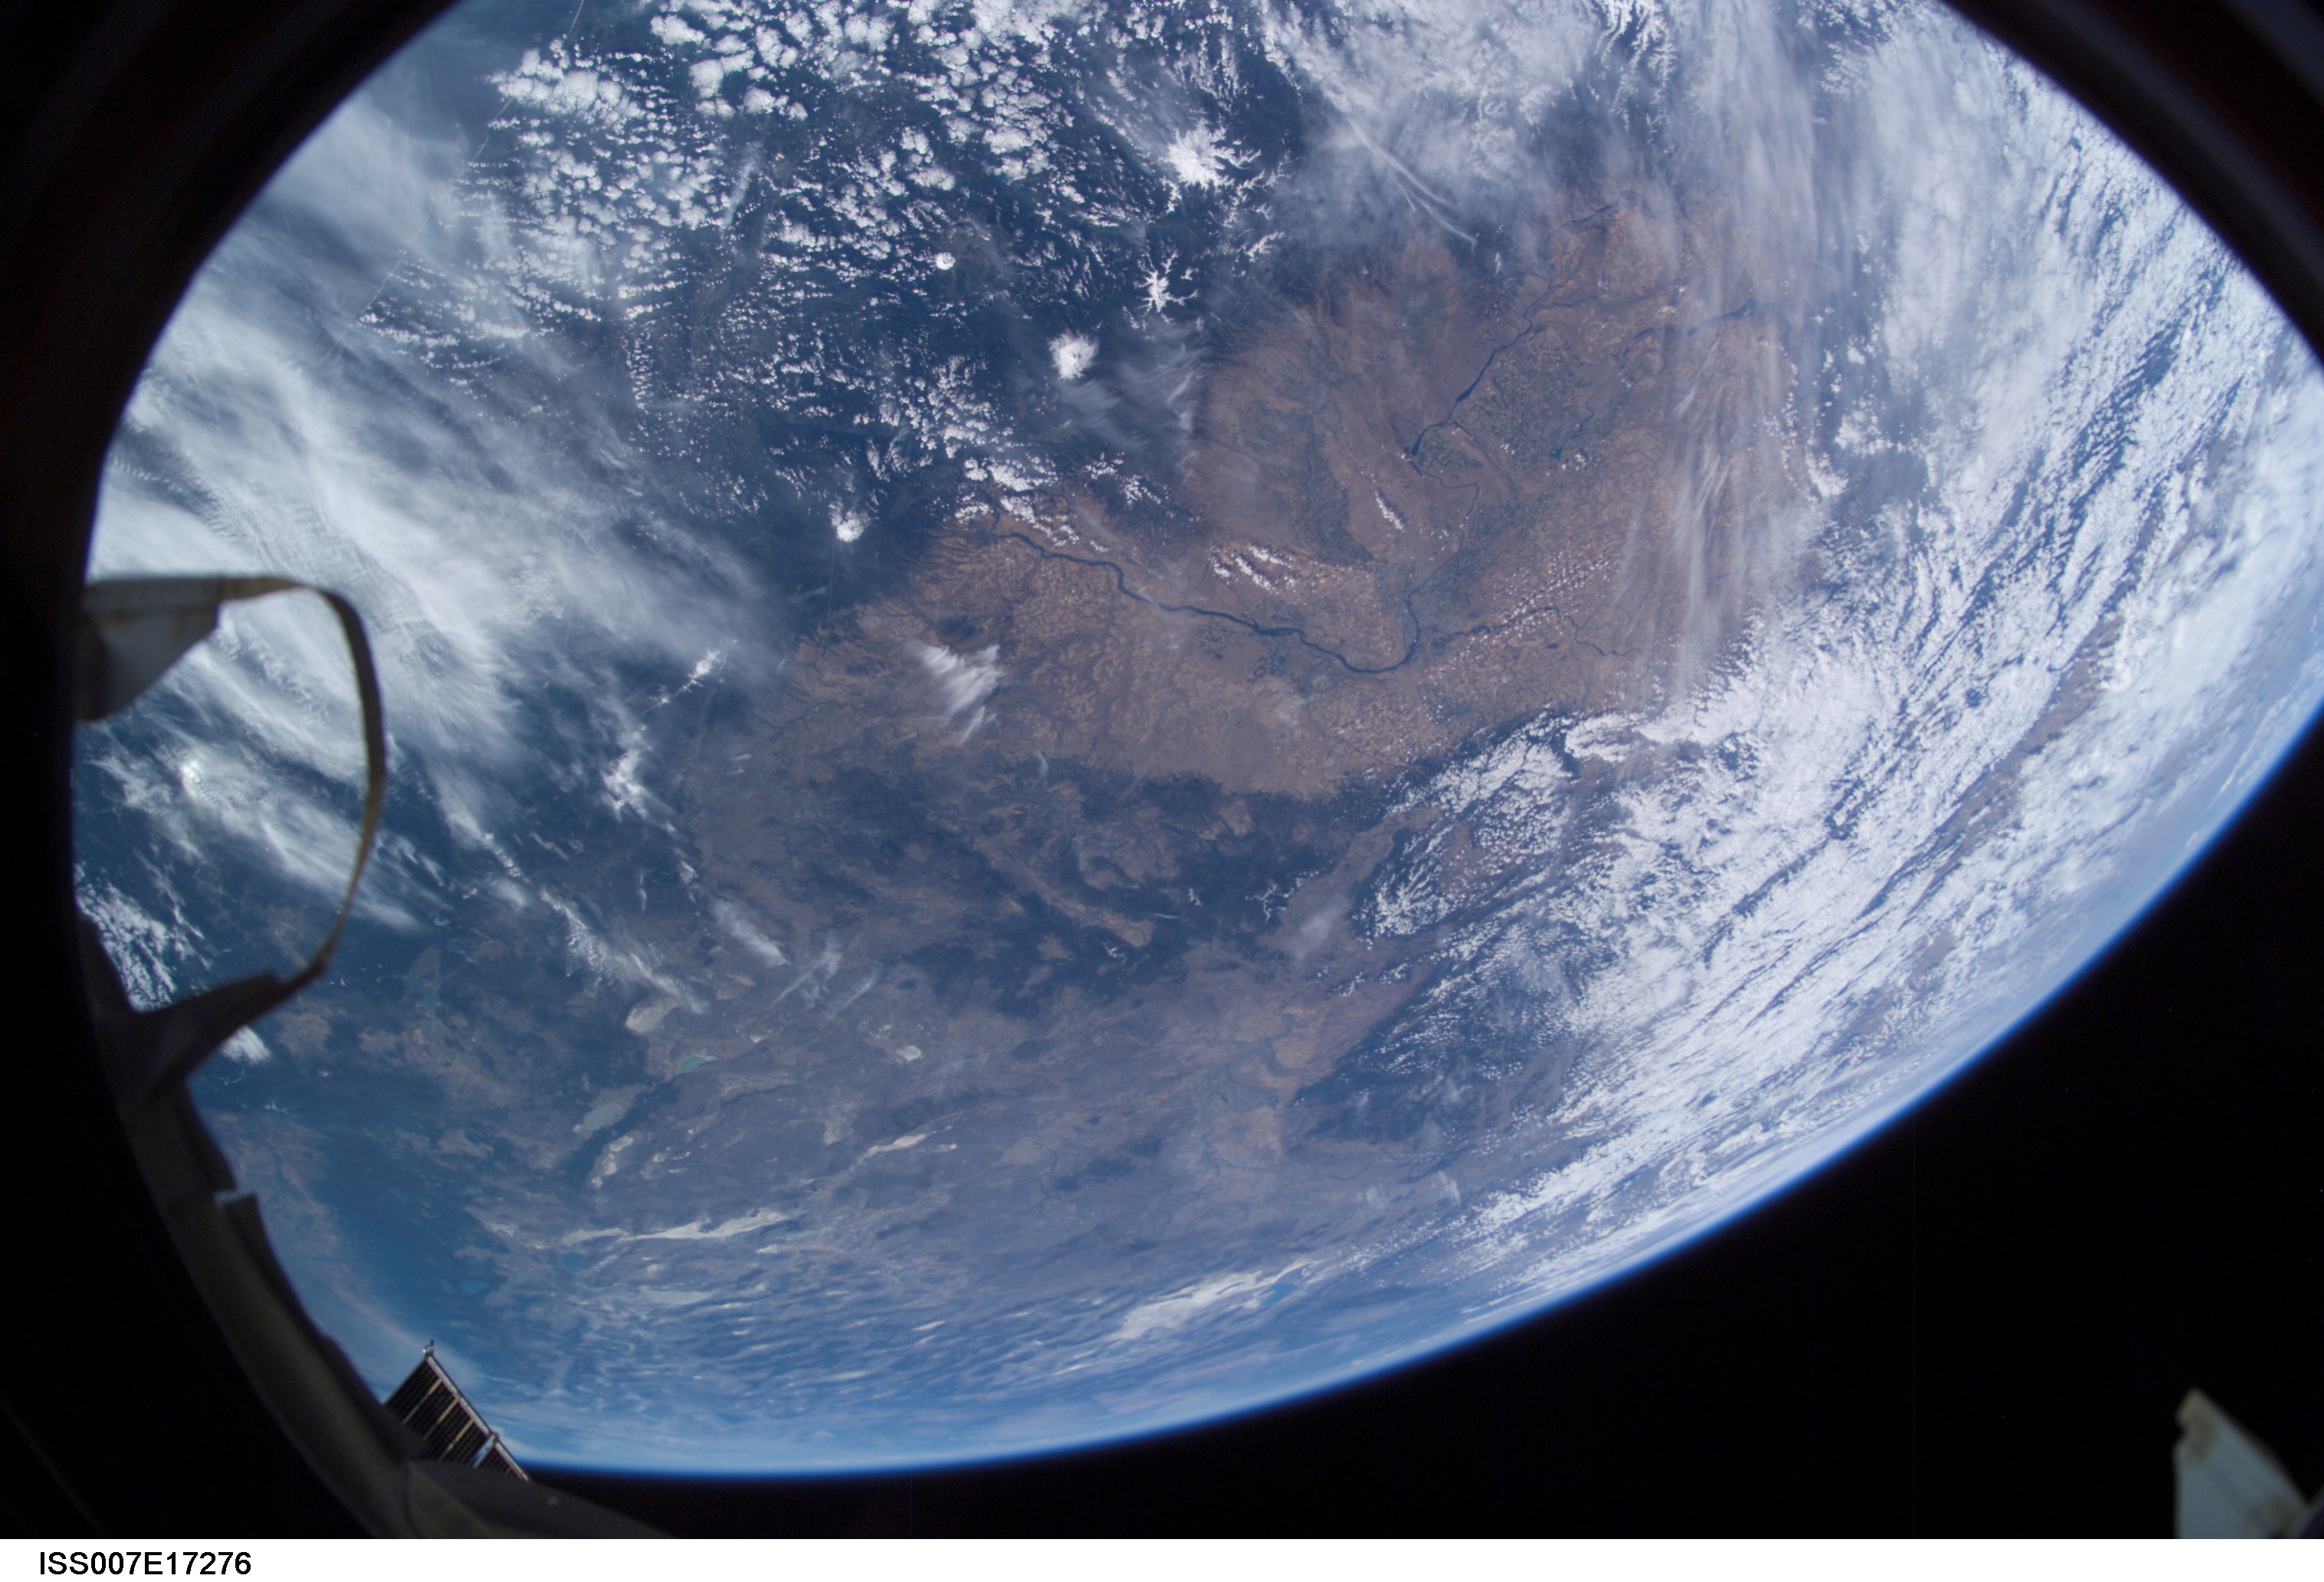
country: USA-OREGON
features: PAN-GREAT BASIN, COLUMBIA RIVER
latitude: 45.0
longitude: -120.0
